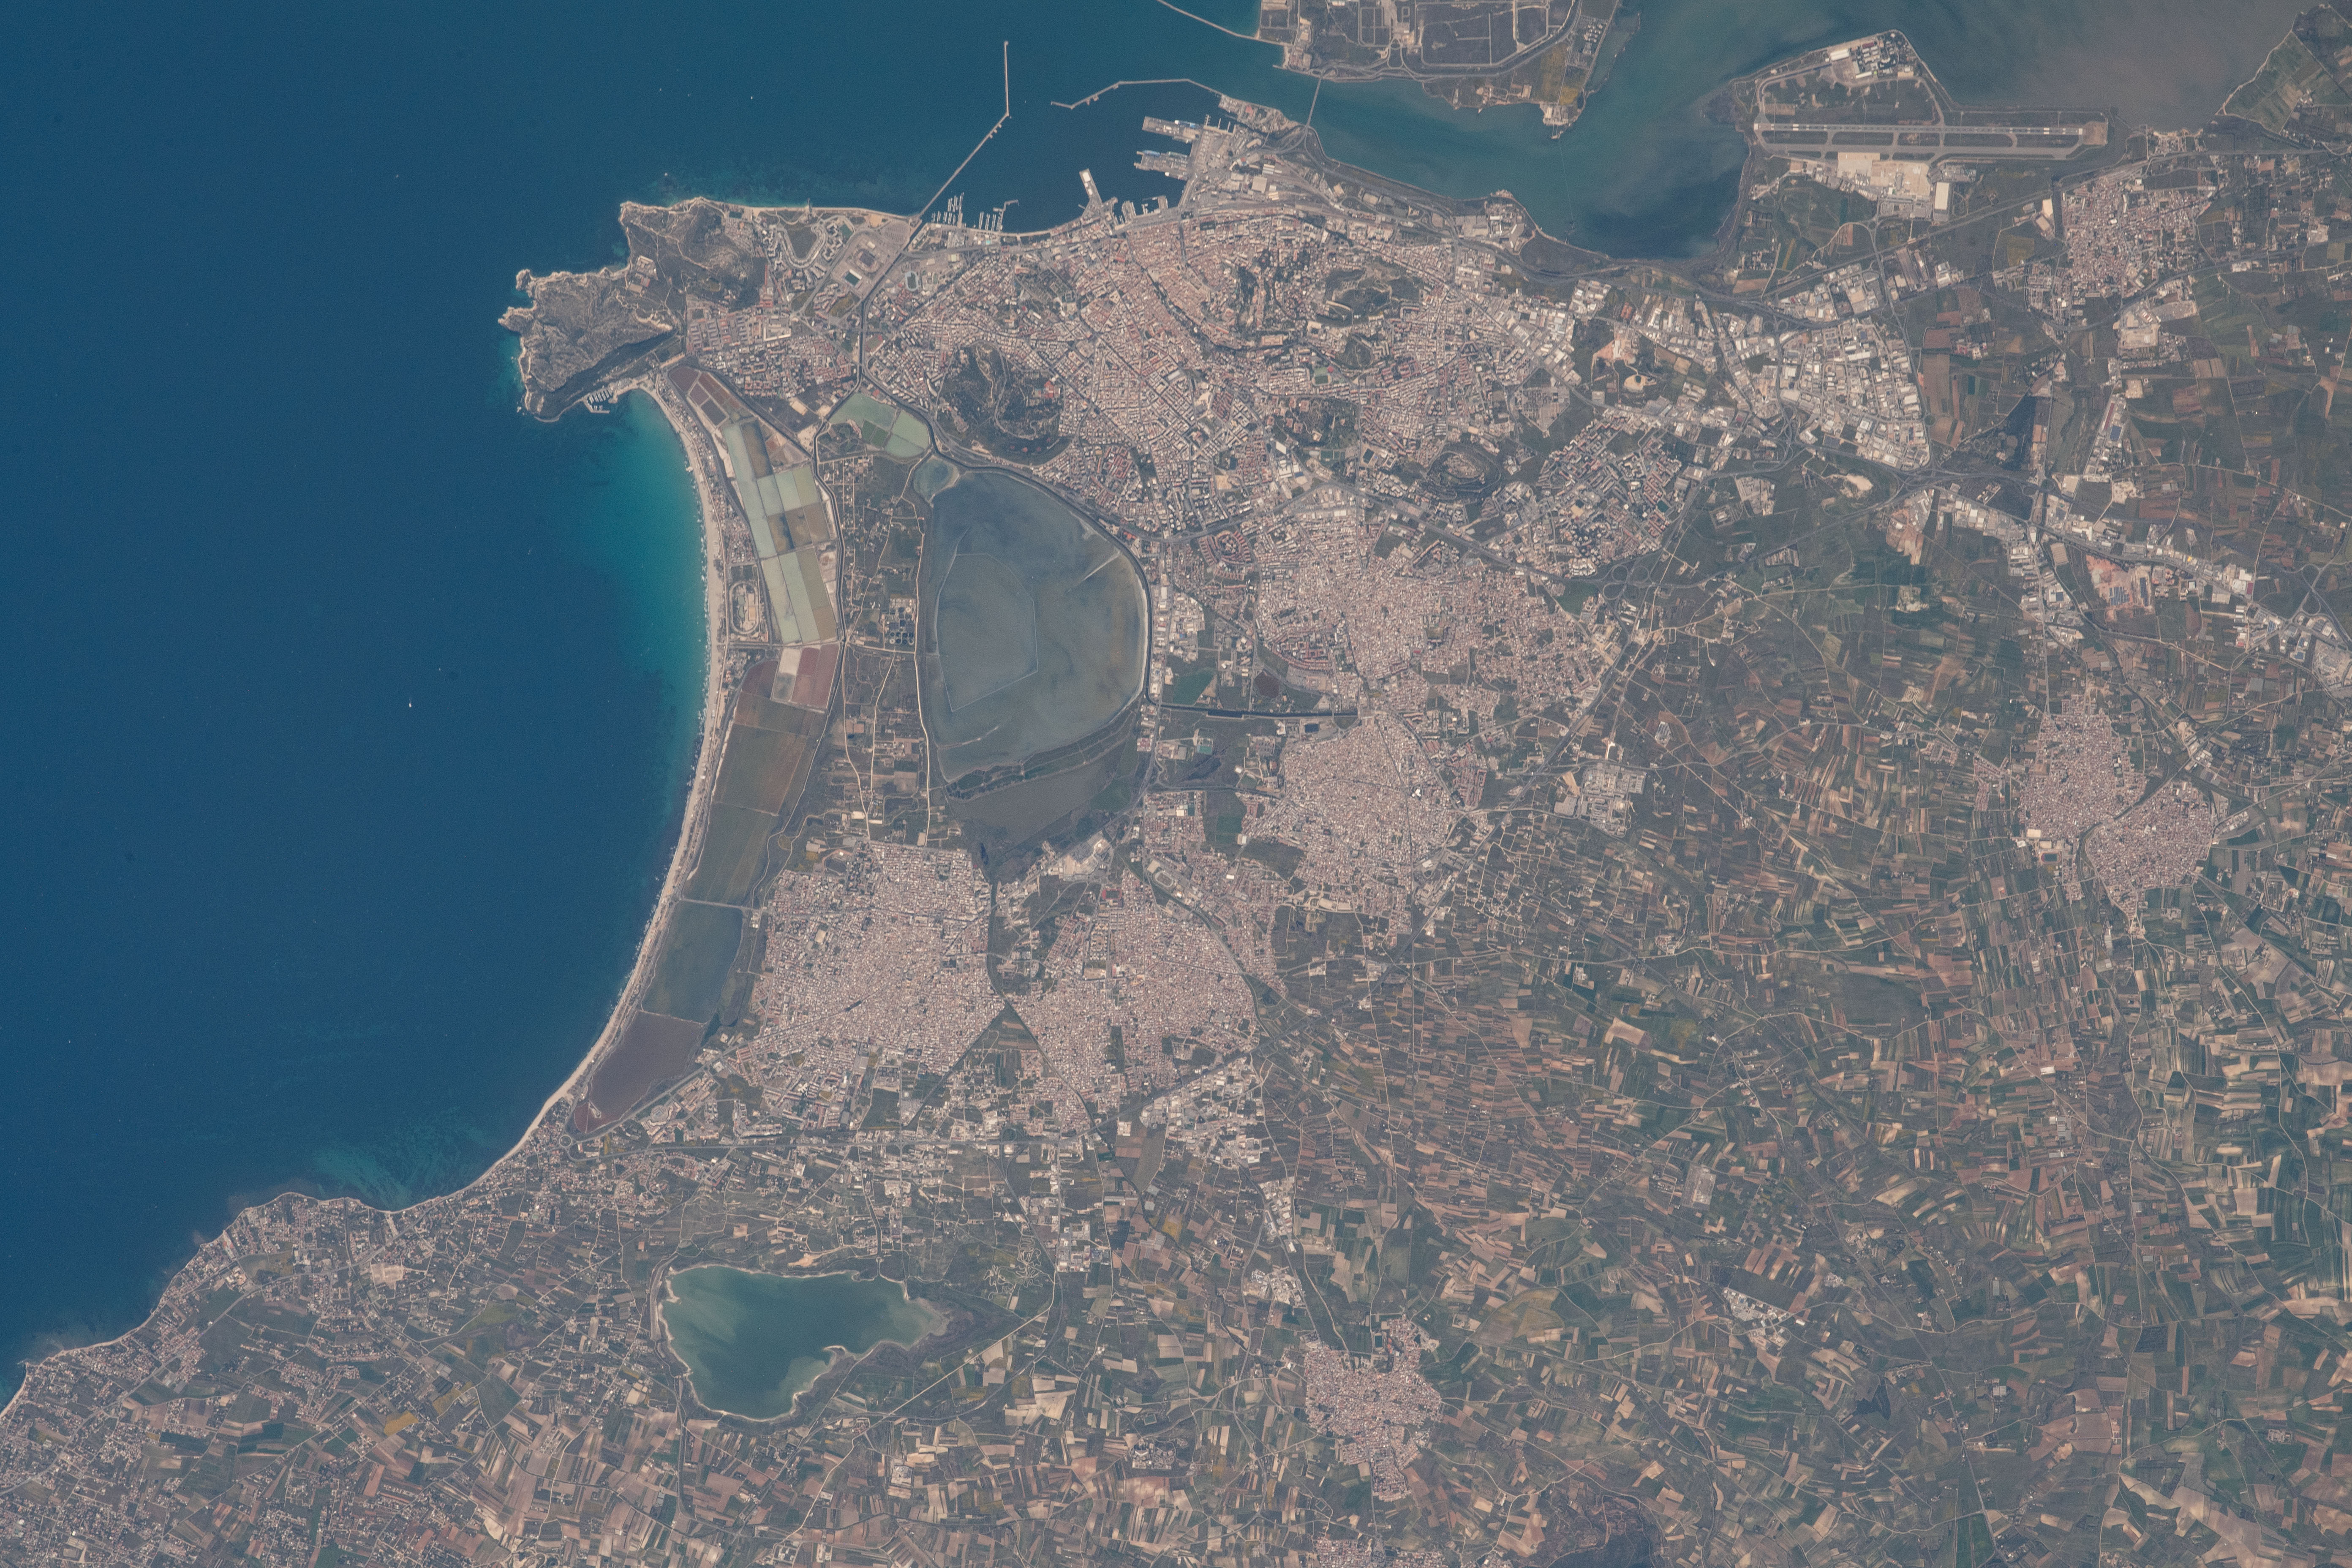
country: SARDINIA
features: CALAMOSCA, STAGNO DI MOLENTARGIUS
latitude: 39.2
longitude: 9.2
